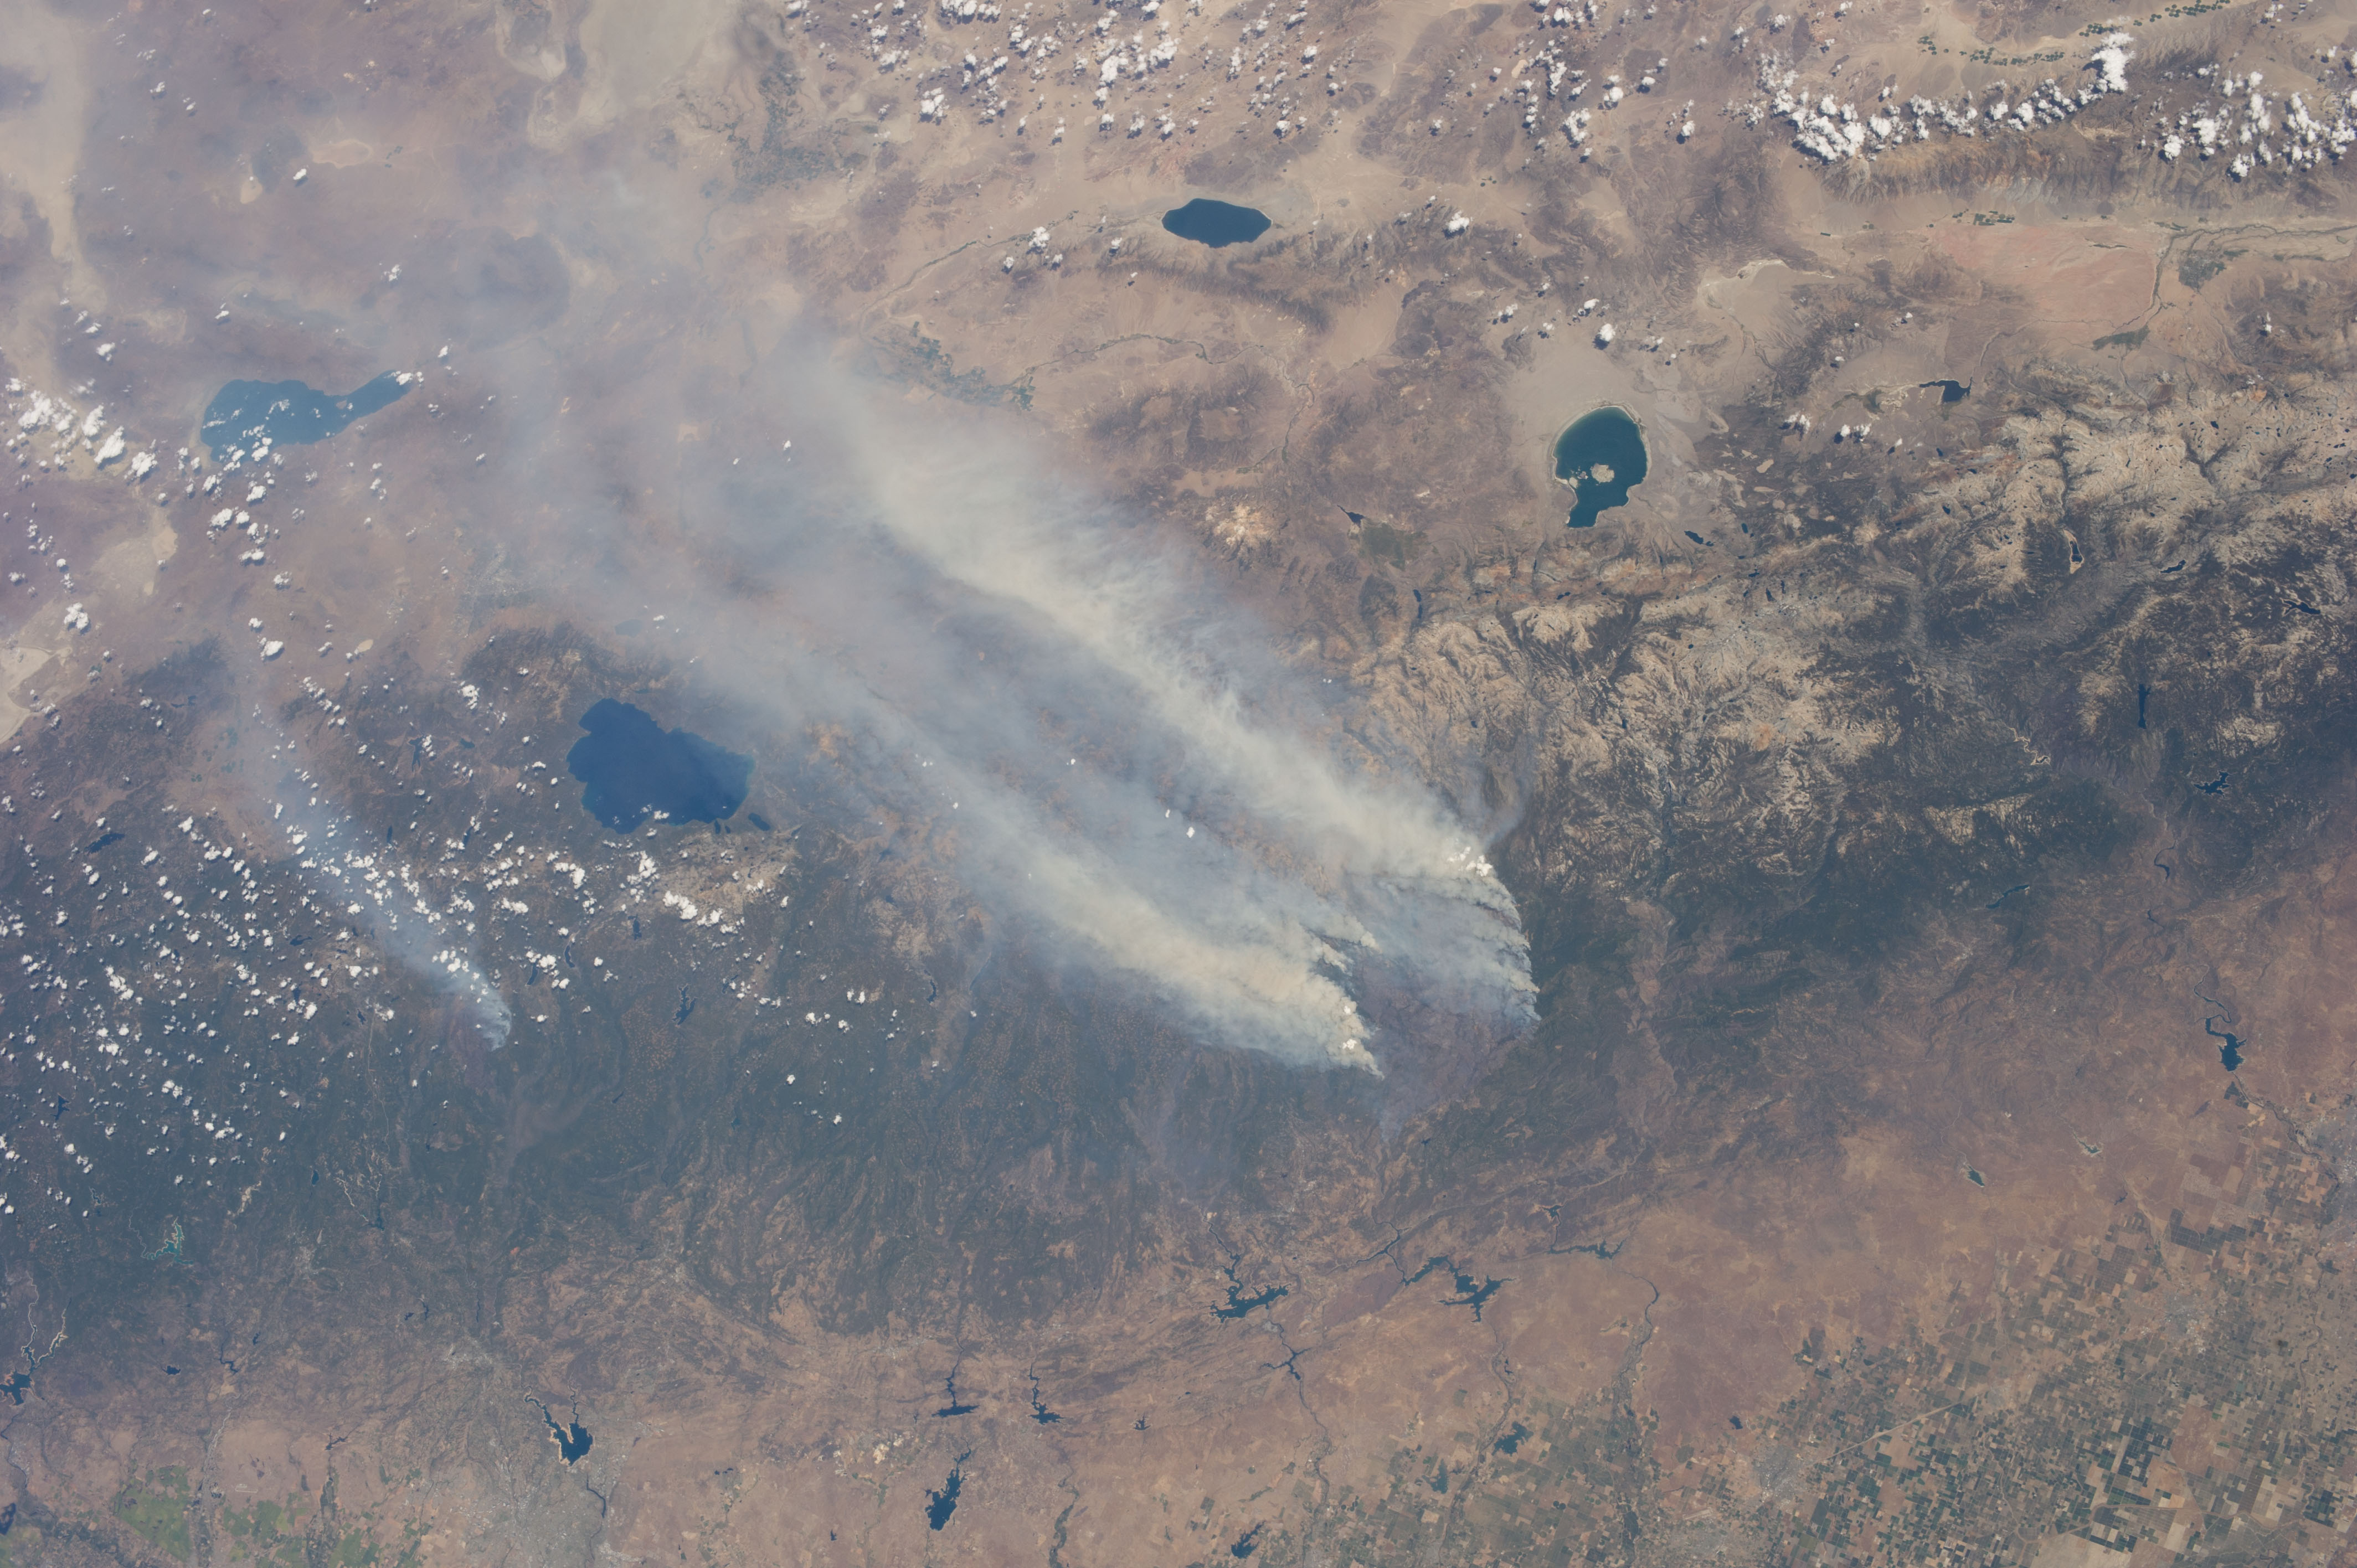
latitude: 38.5
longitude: -119.5
